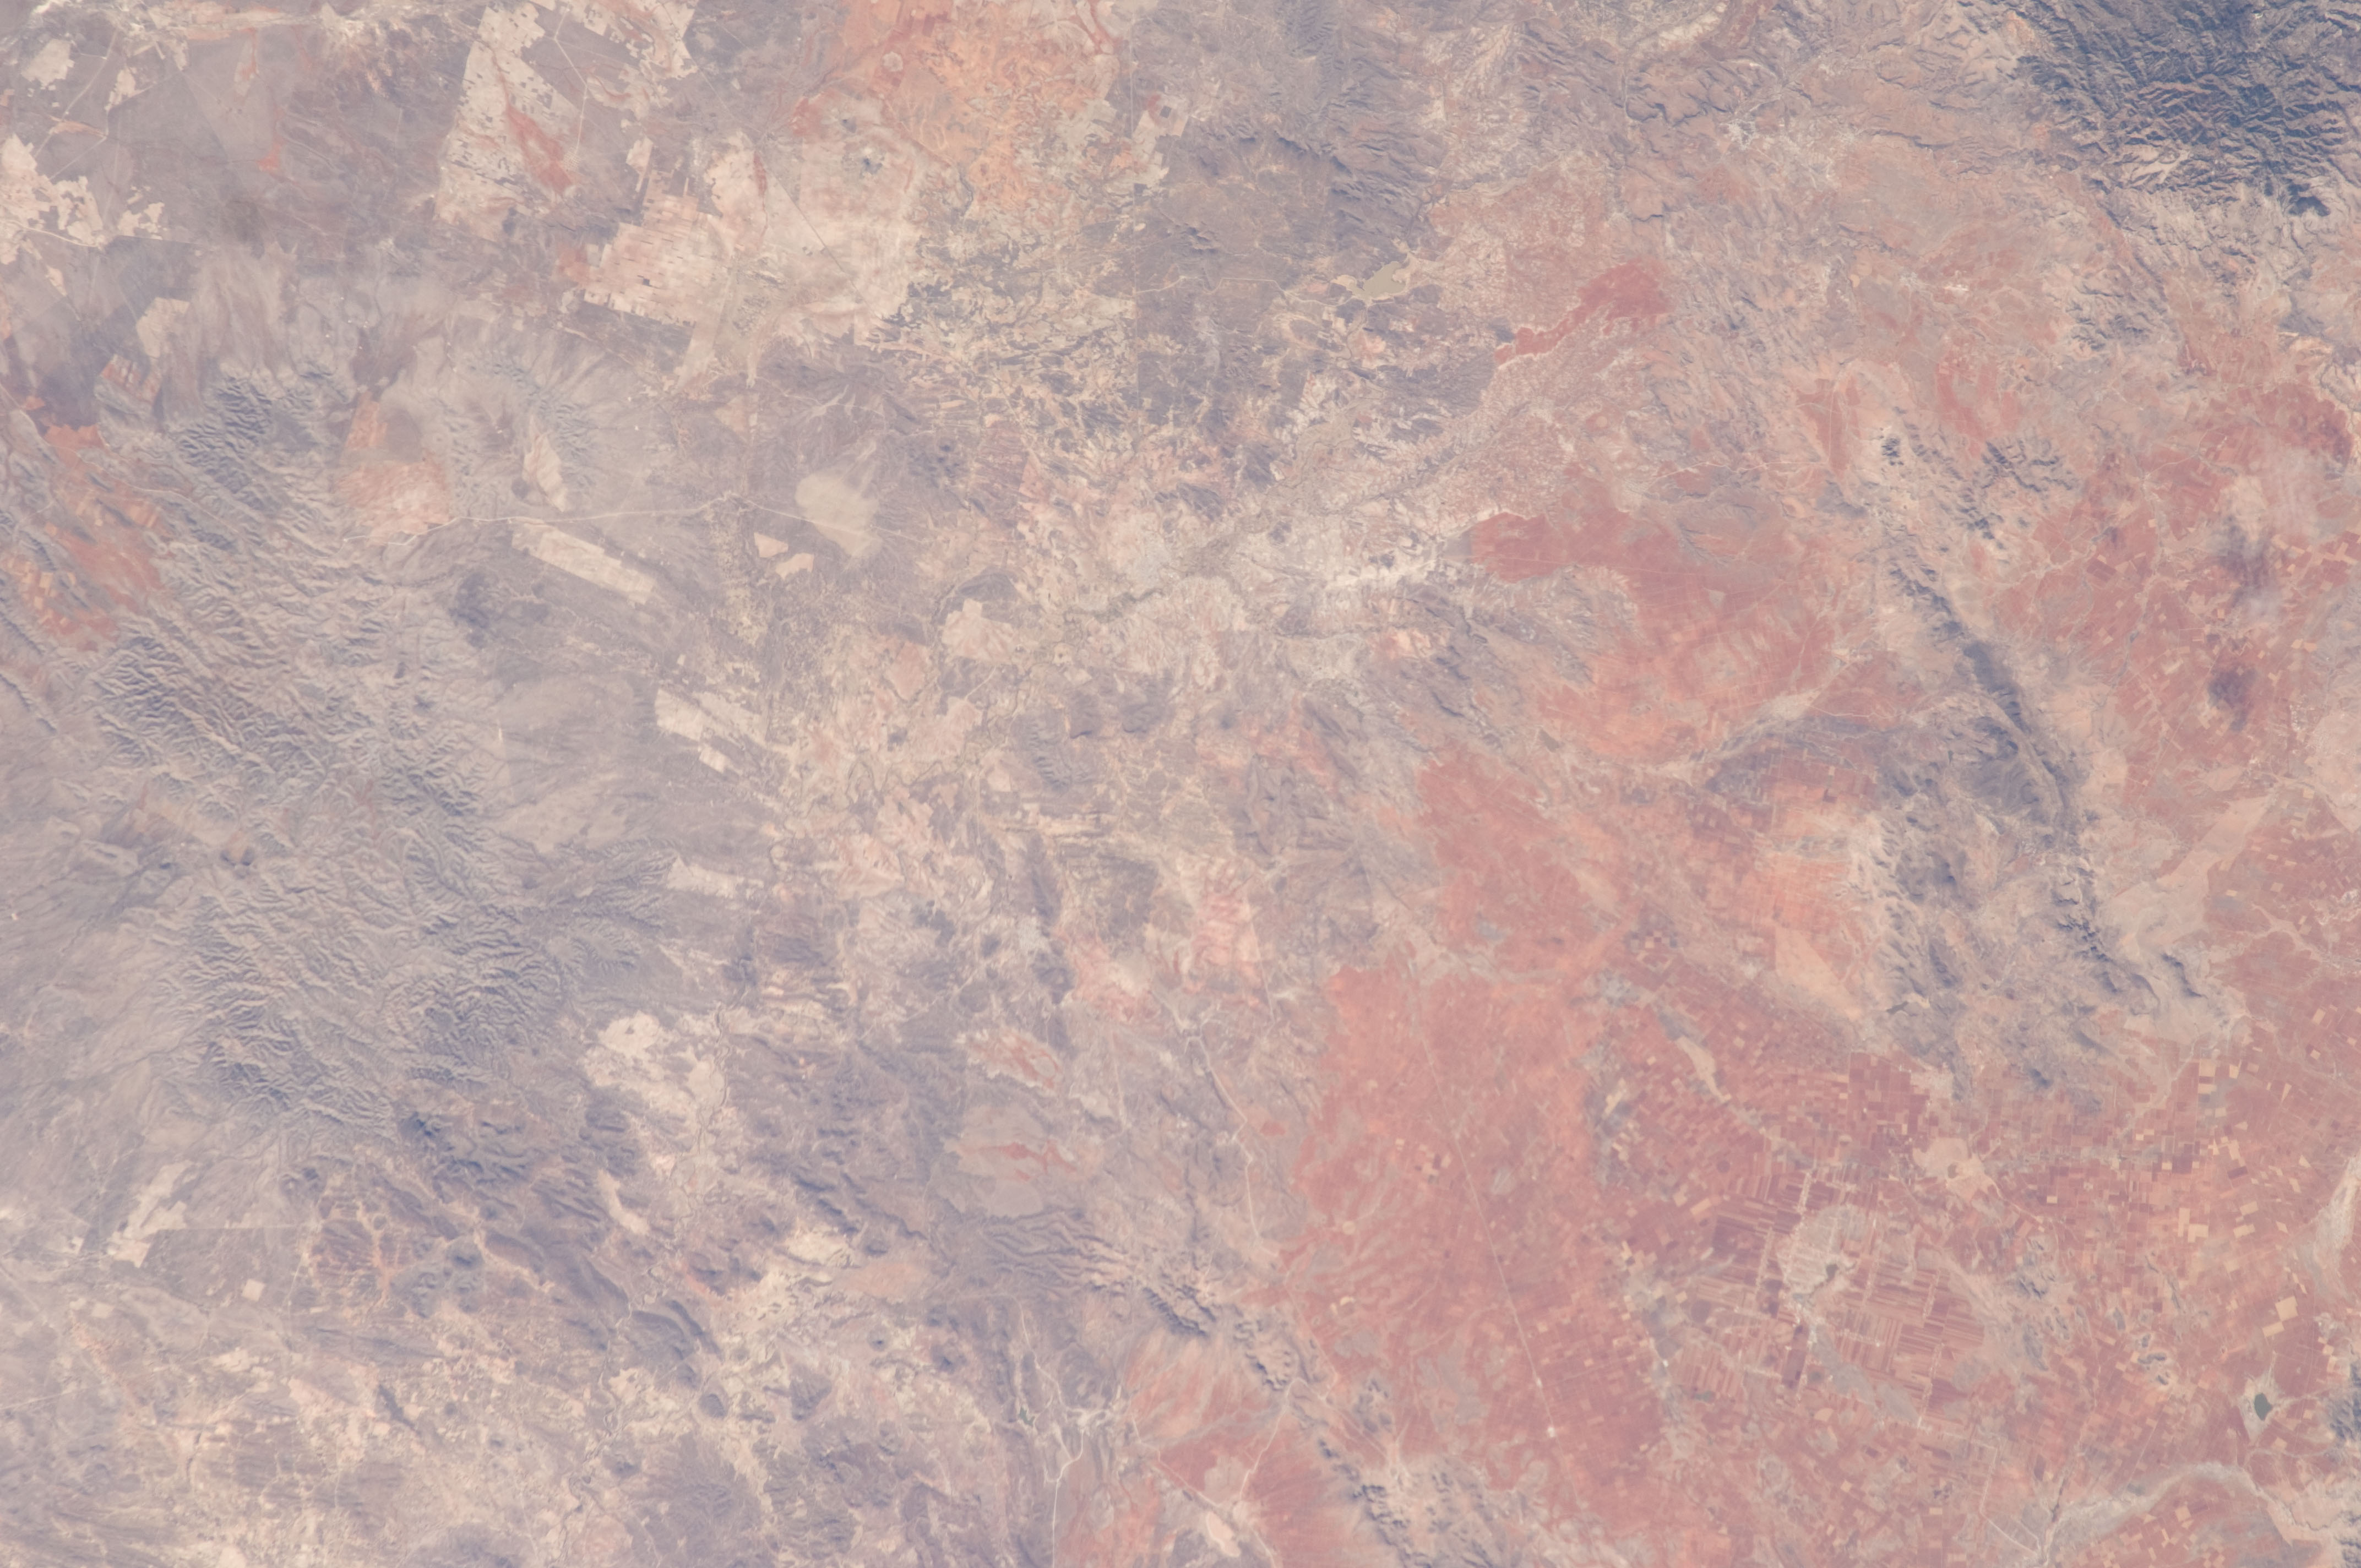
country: MEXICO
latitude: 23.9
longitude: -103.2
